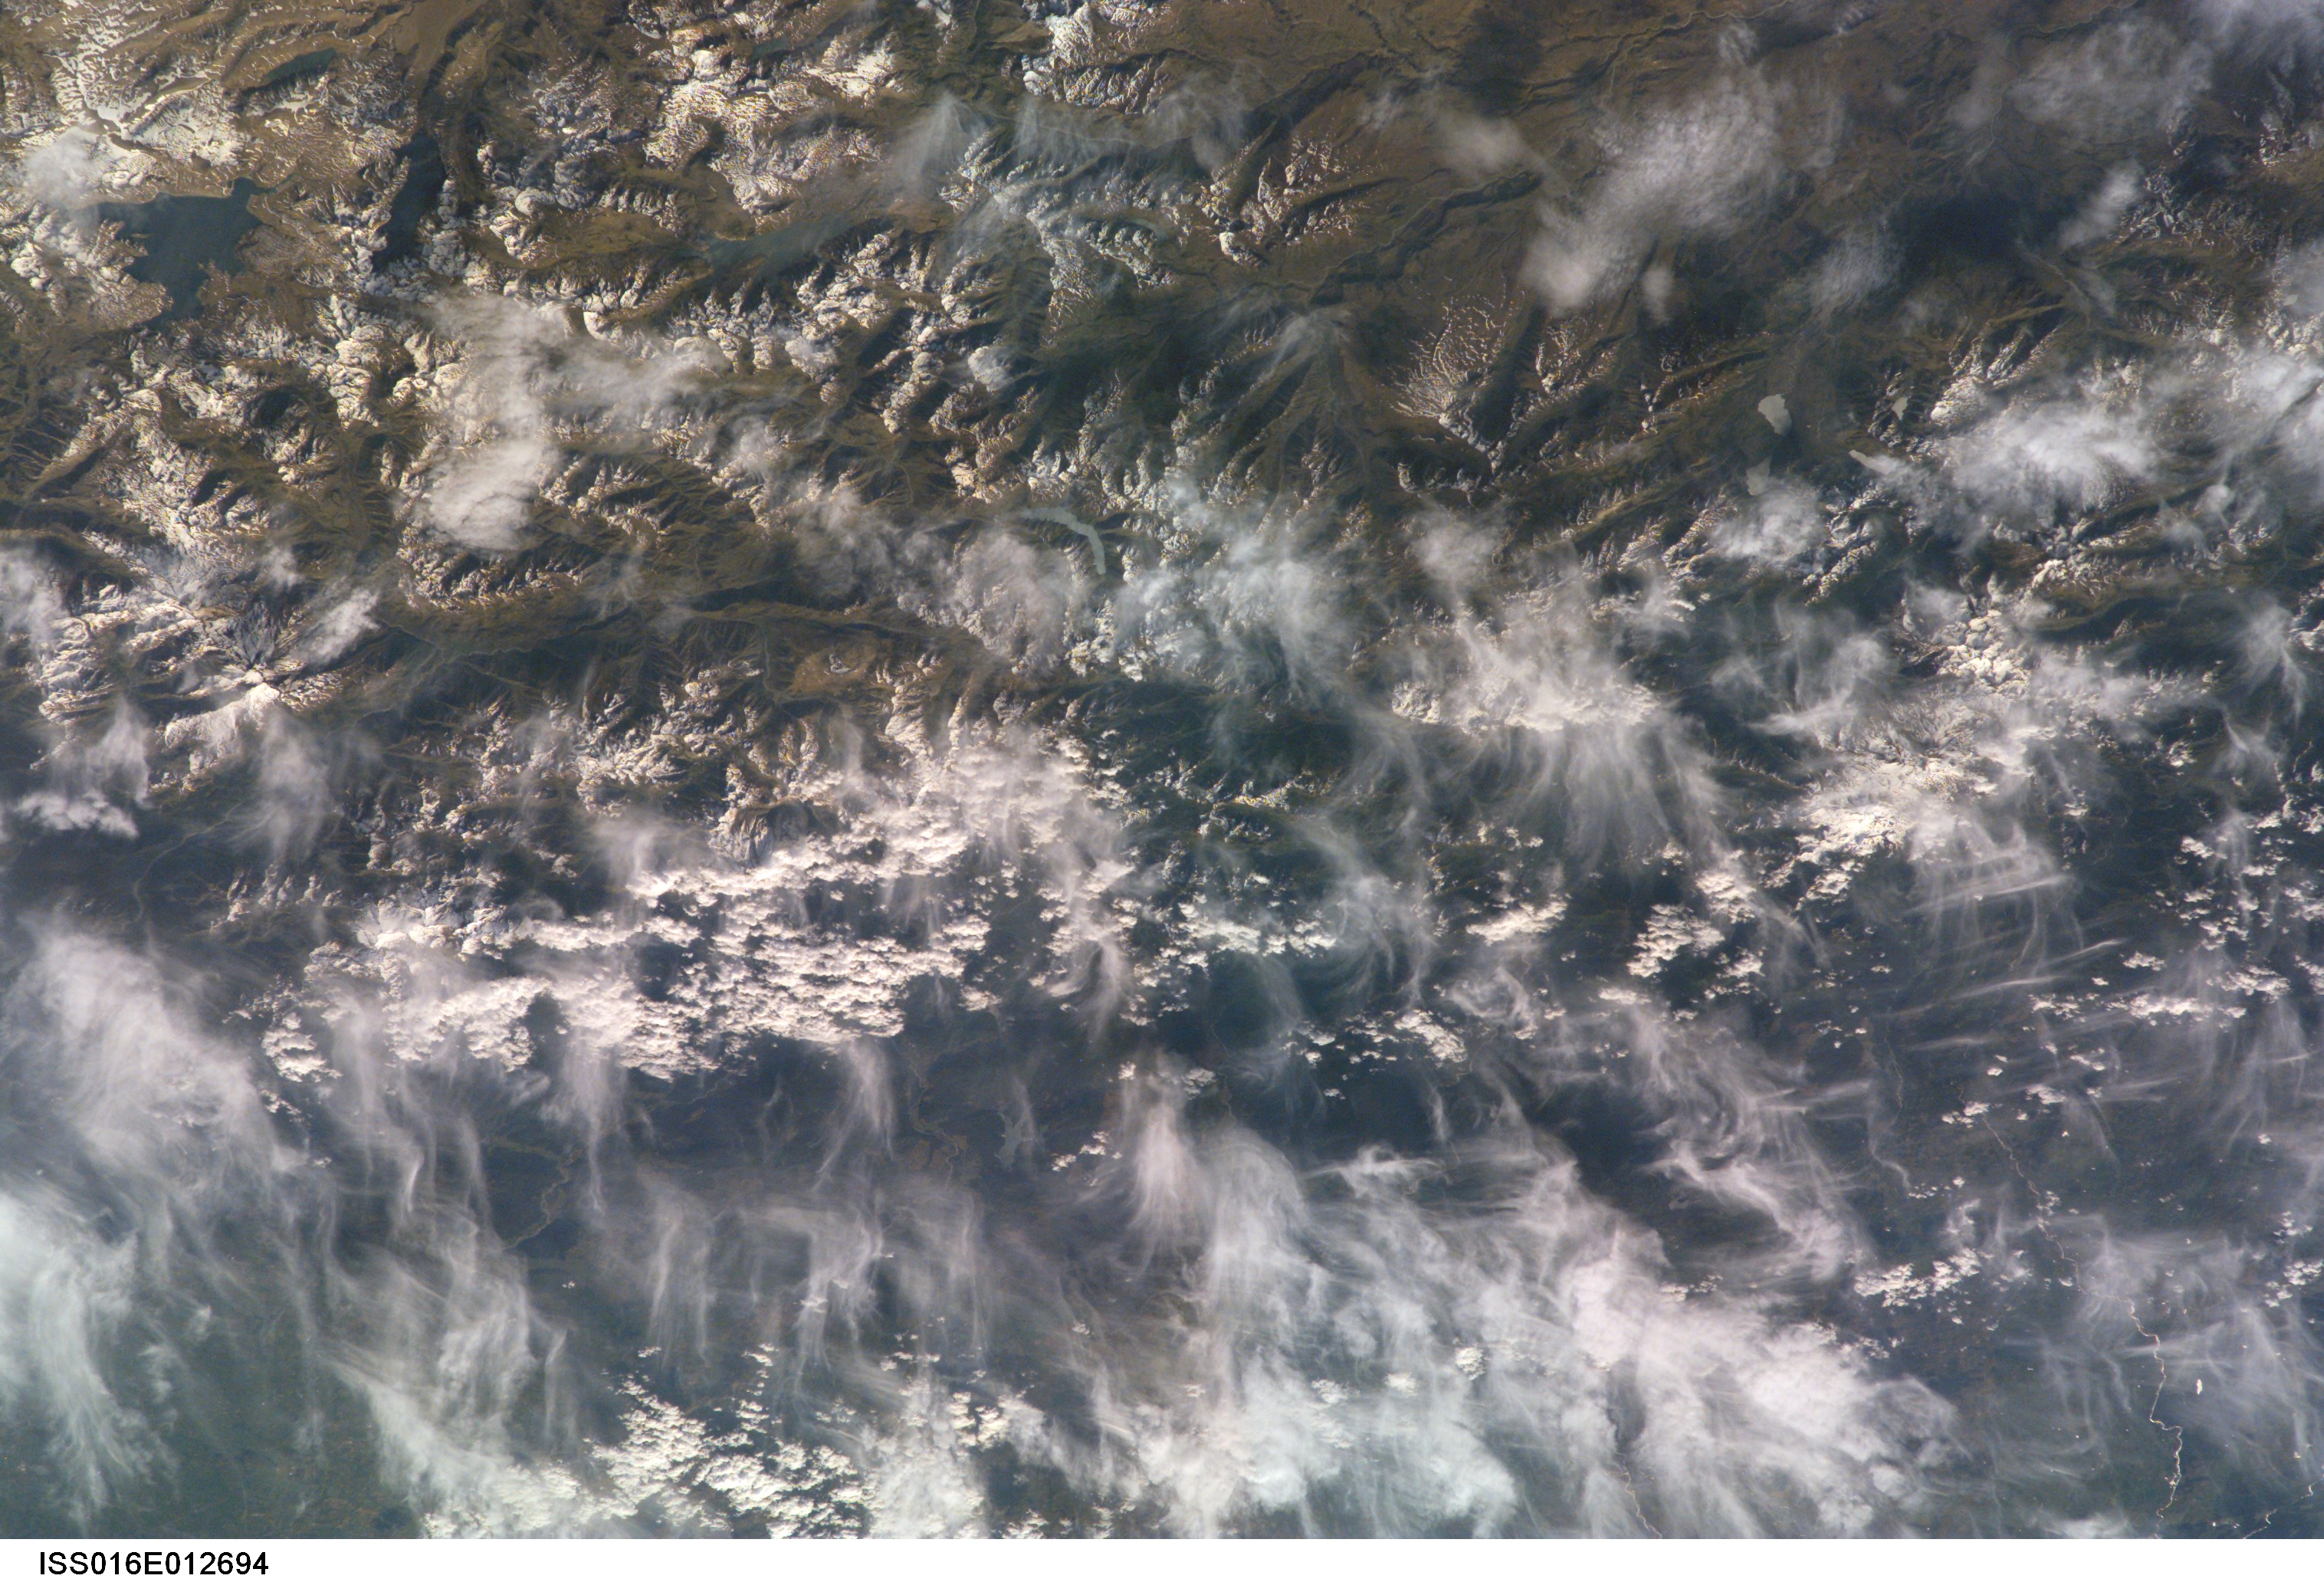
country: ARGENTINA
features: MAULE LAKE, ANDES MTS., SNOW
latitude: -36.5
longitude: -71.0
